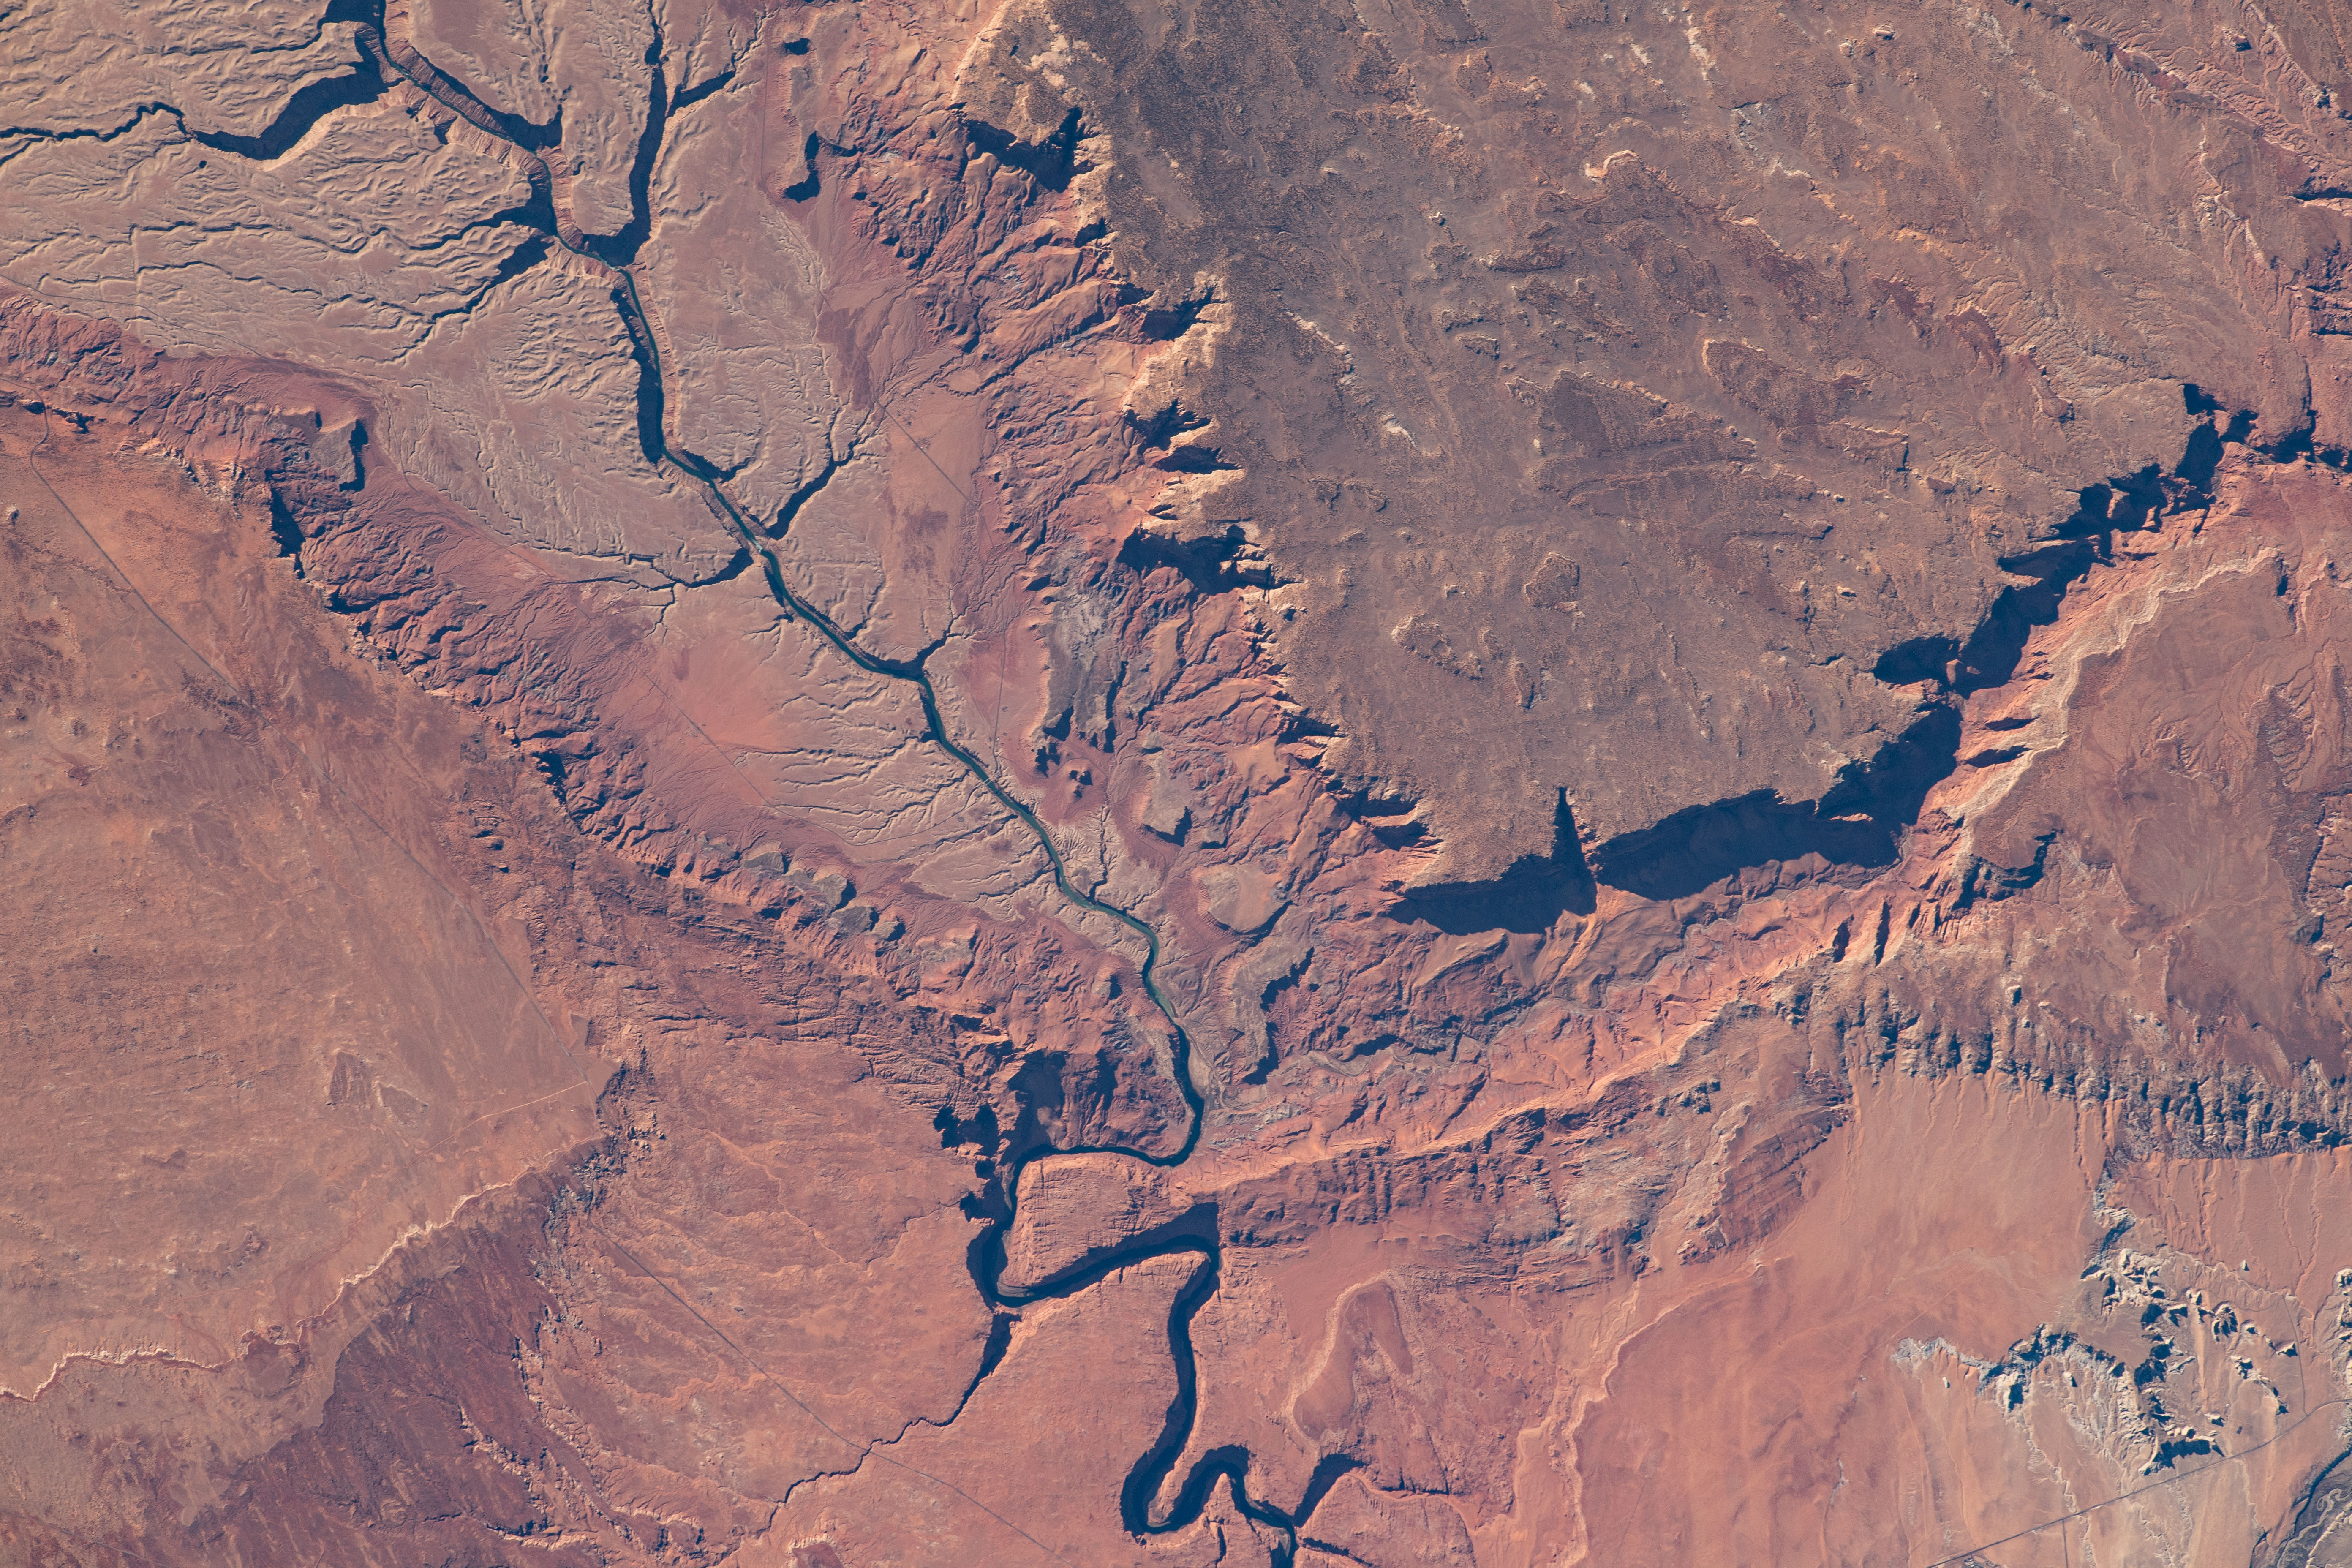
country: USA-ARIZONA
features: COLORADO RIVER
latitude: 36.9
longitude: -111.7
